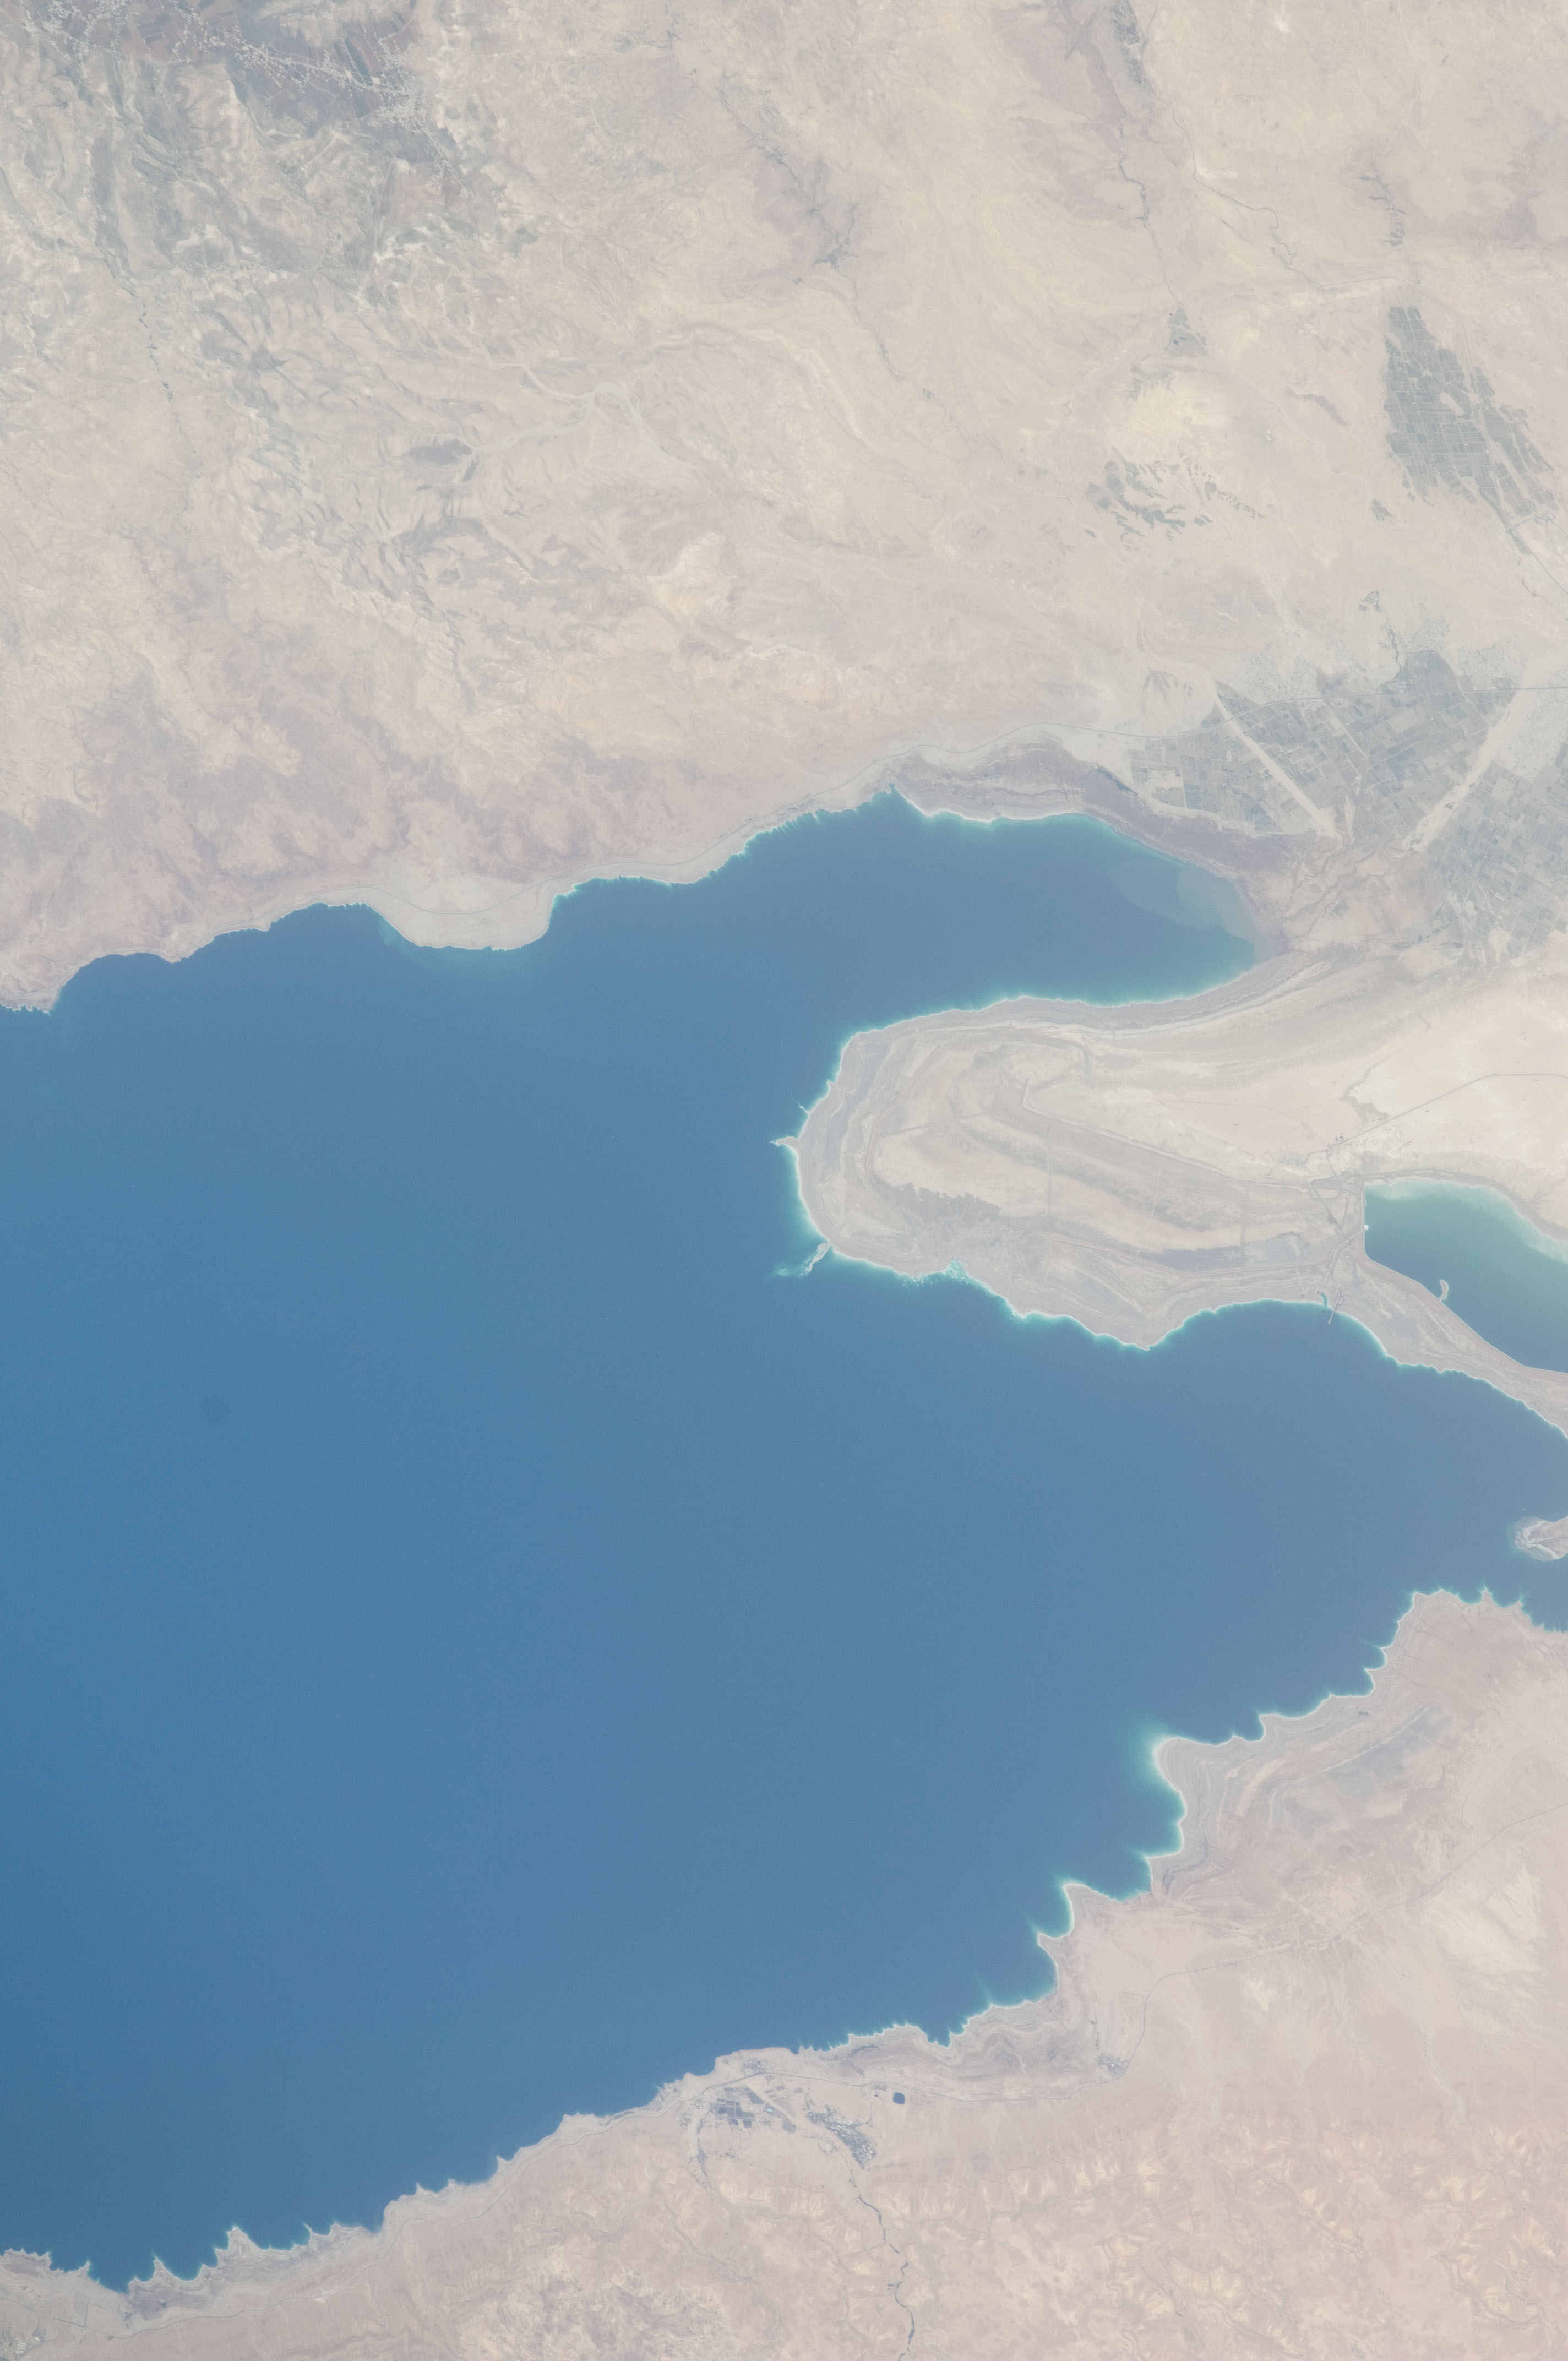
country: JORDAN
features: SOUTHERN DEAD SEA, AGR., ROADS, HILLS
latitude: 31.3
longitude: 35.5
